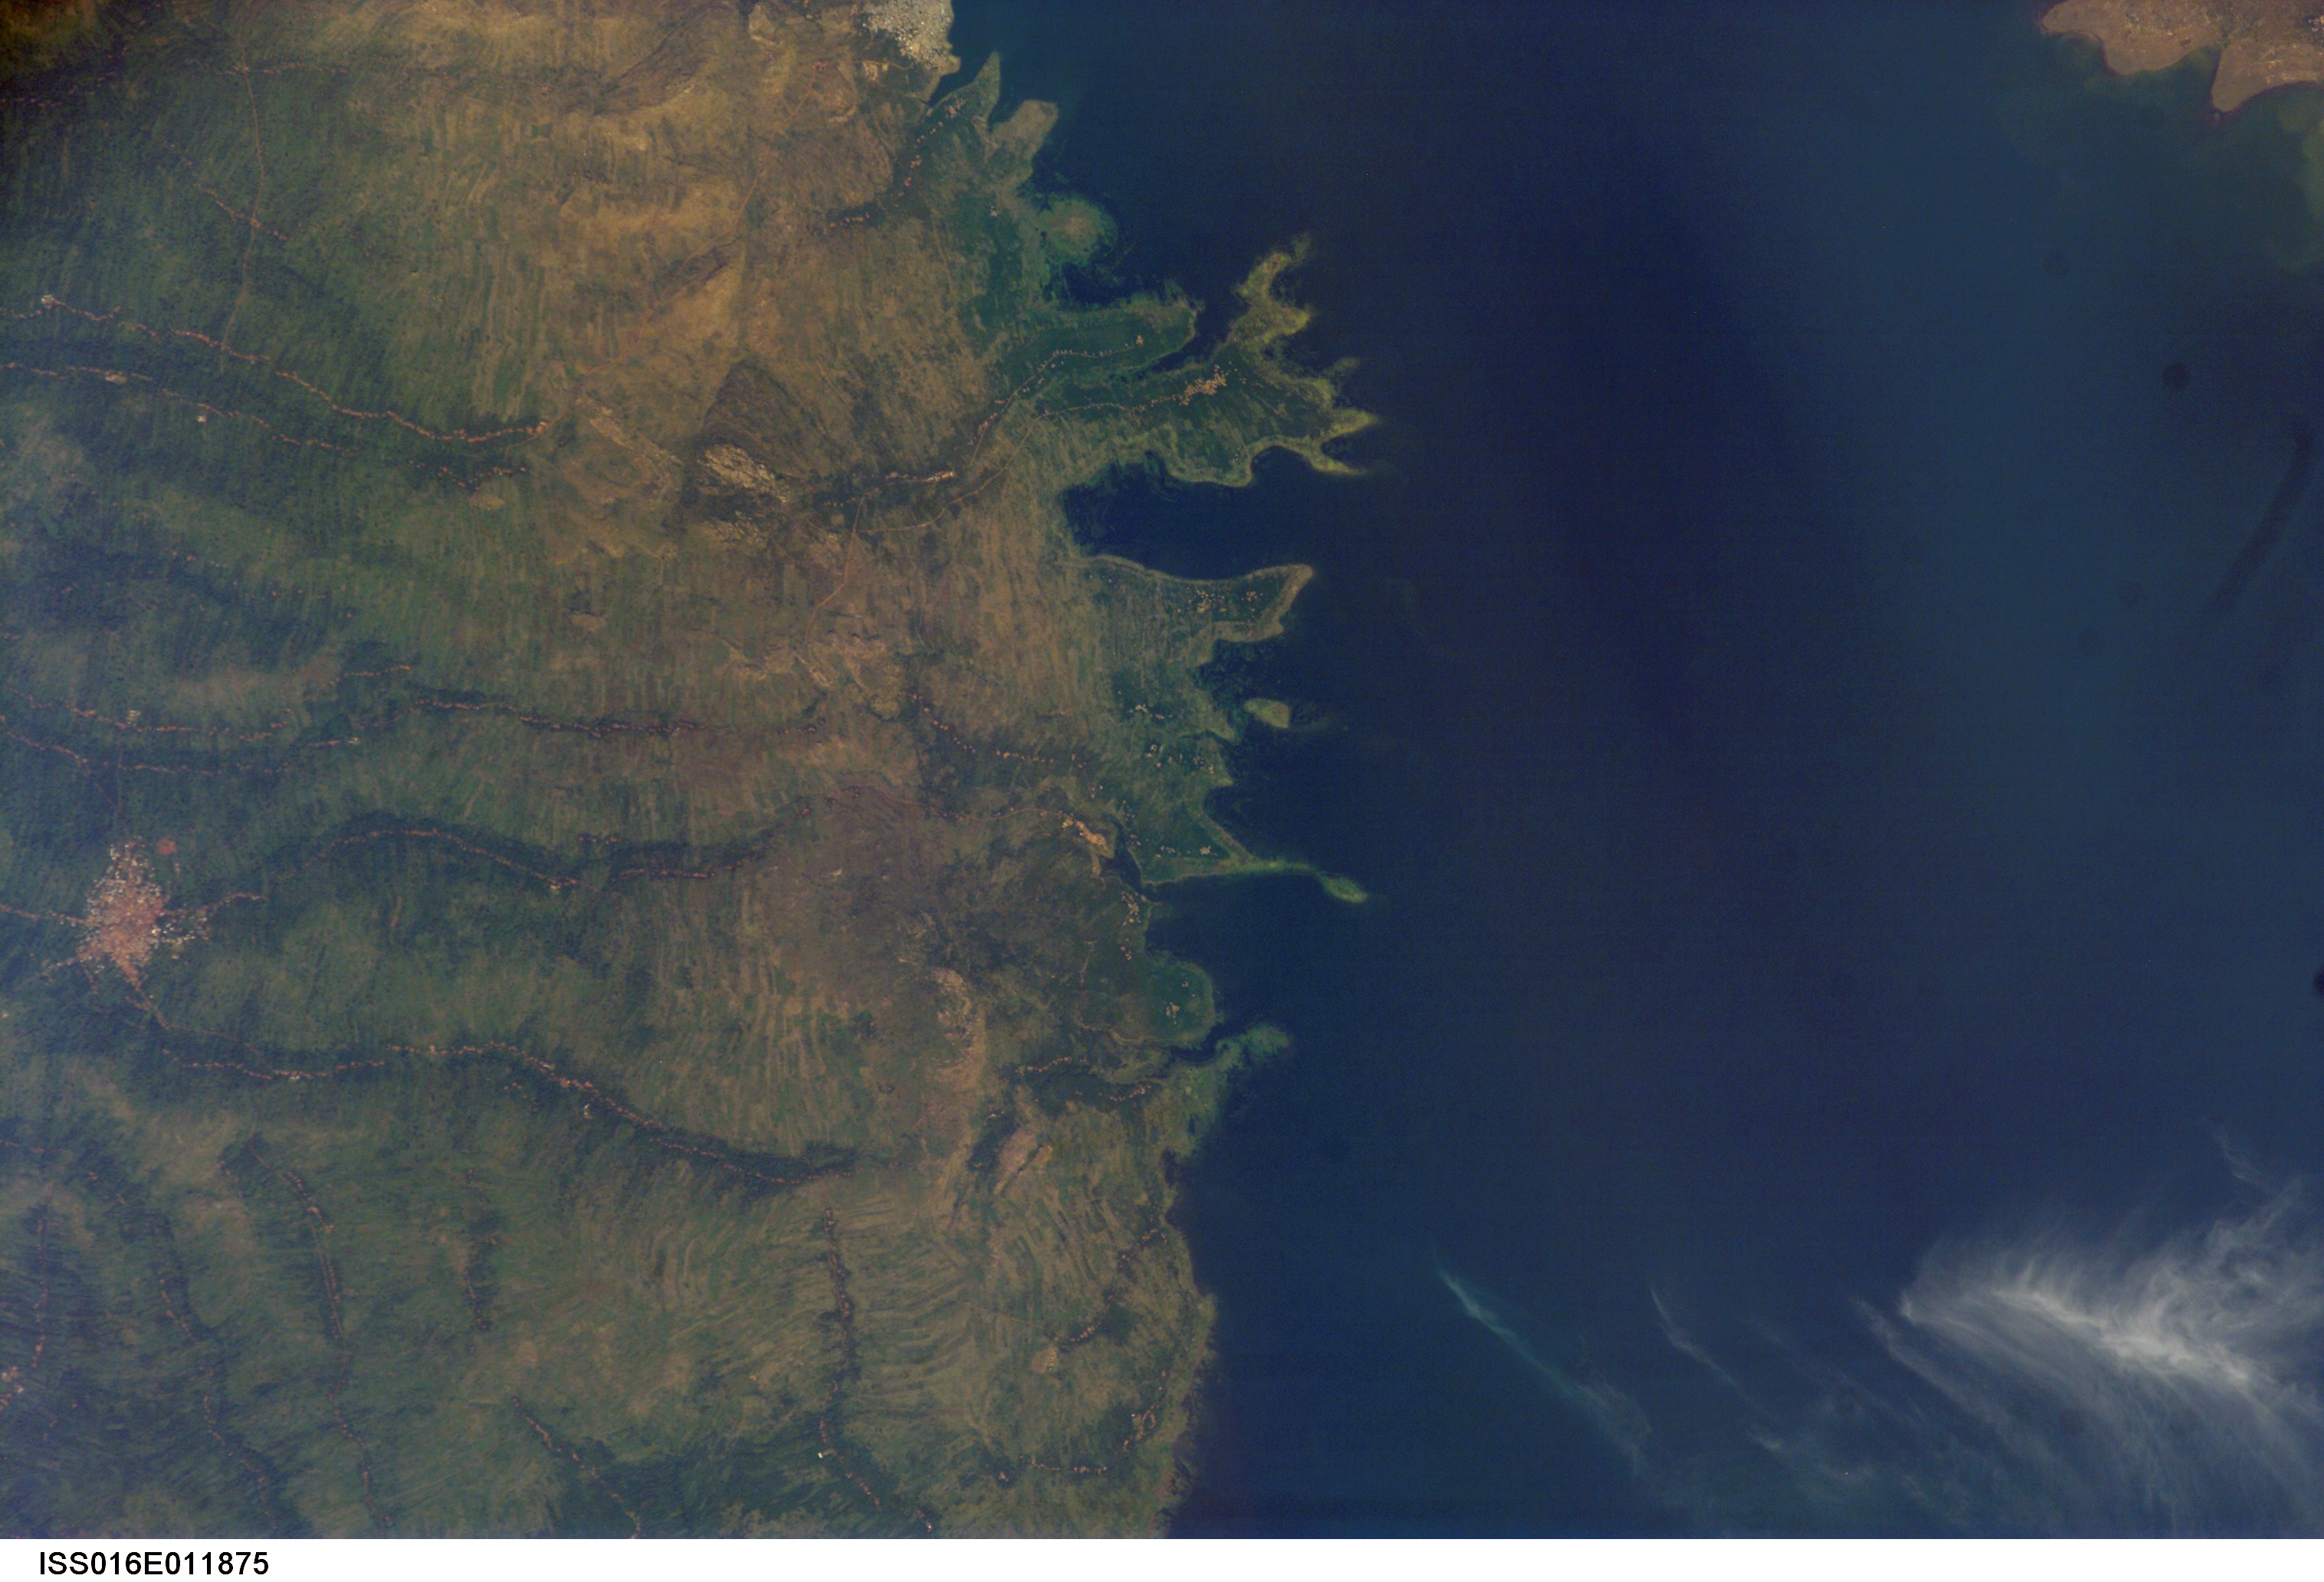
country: GHANA
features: SW. LAKE VOLTA, HILLS, VILLAGES
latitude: 6.5
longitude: -0.1
